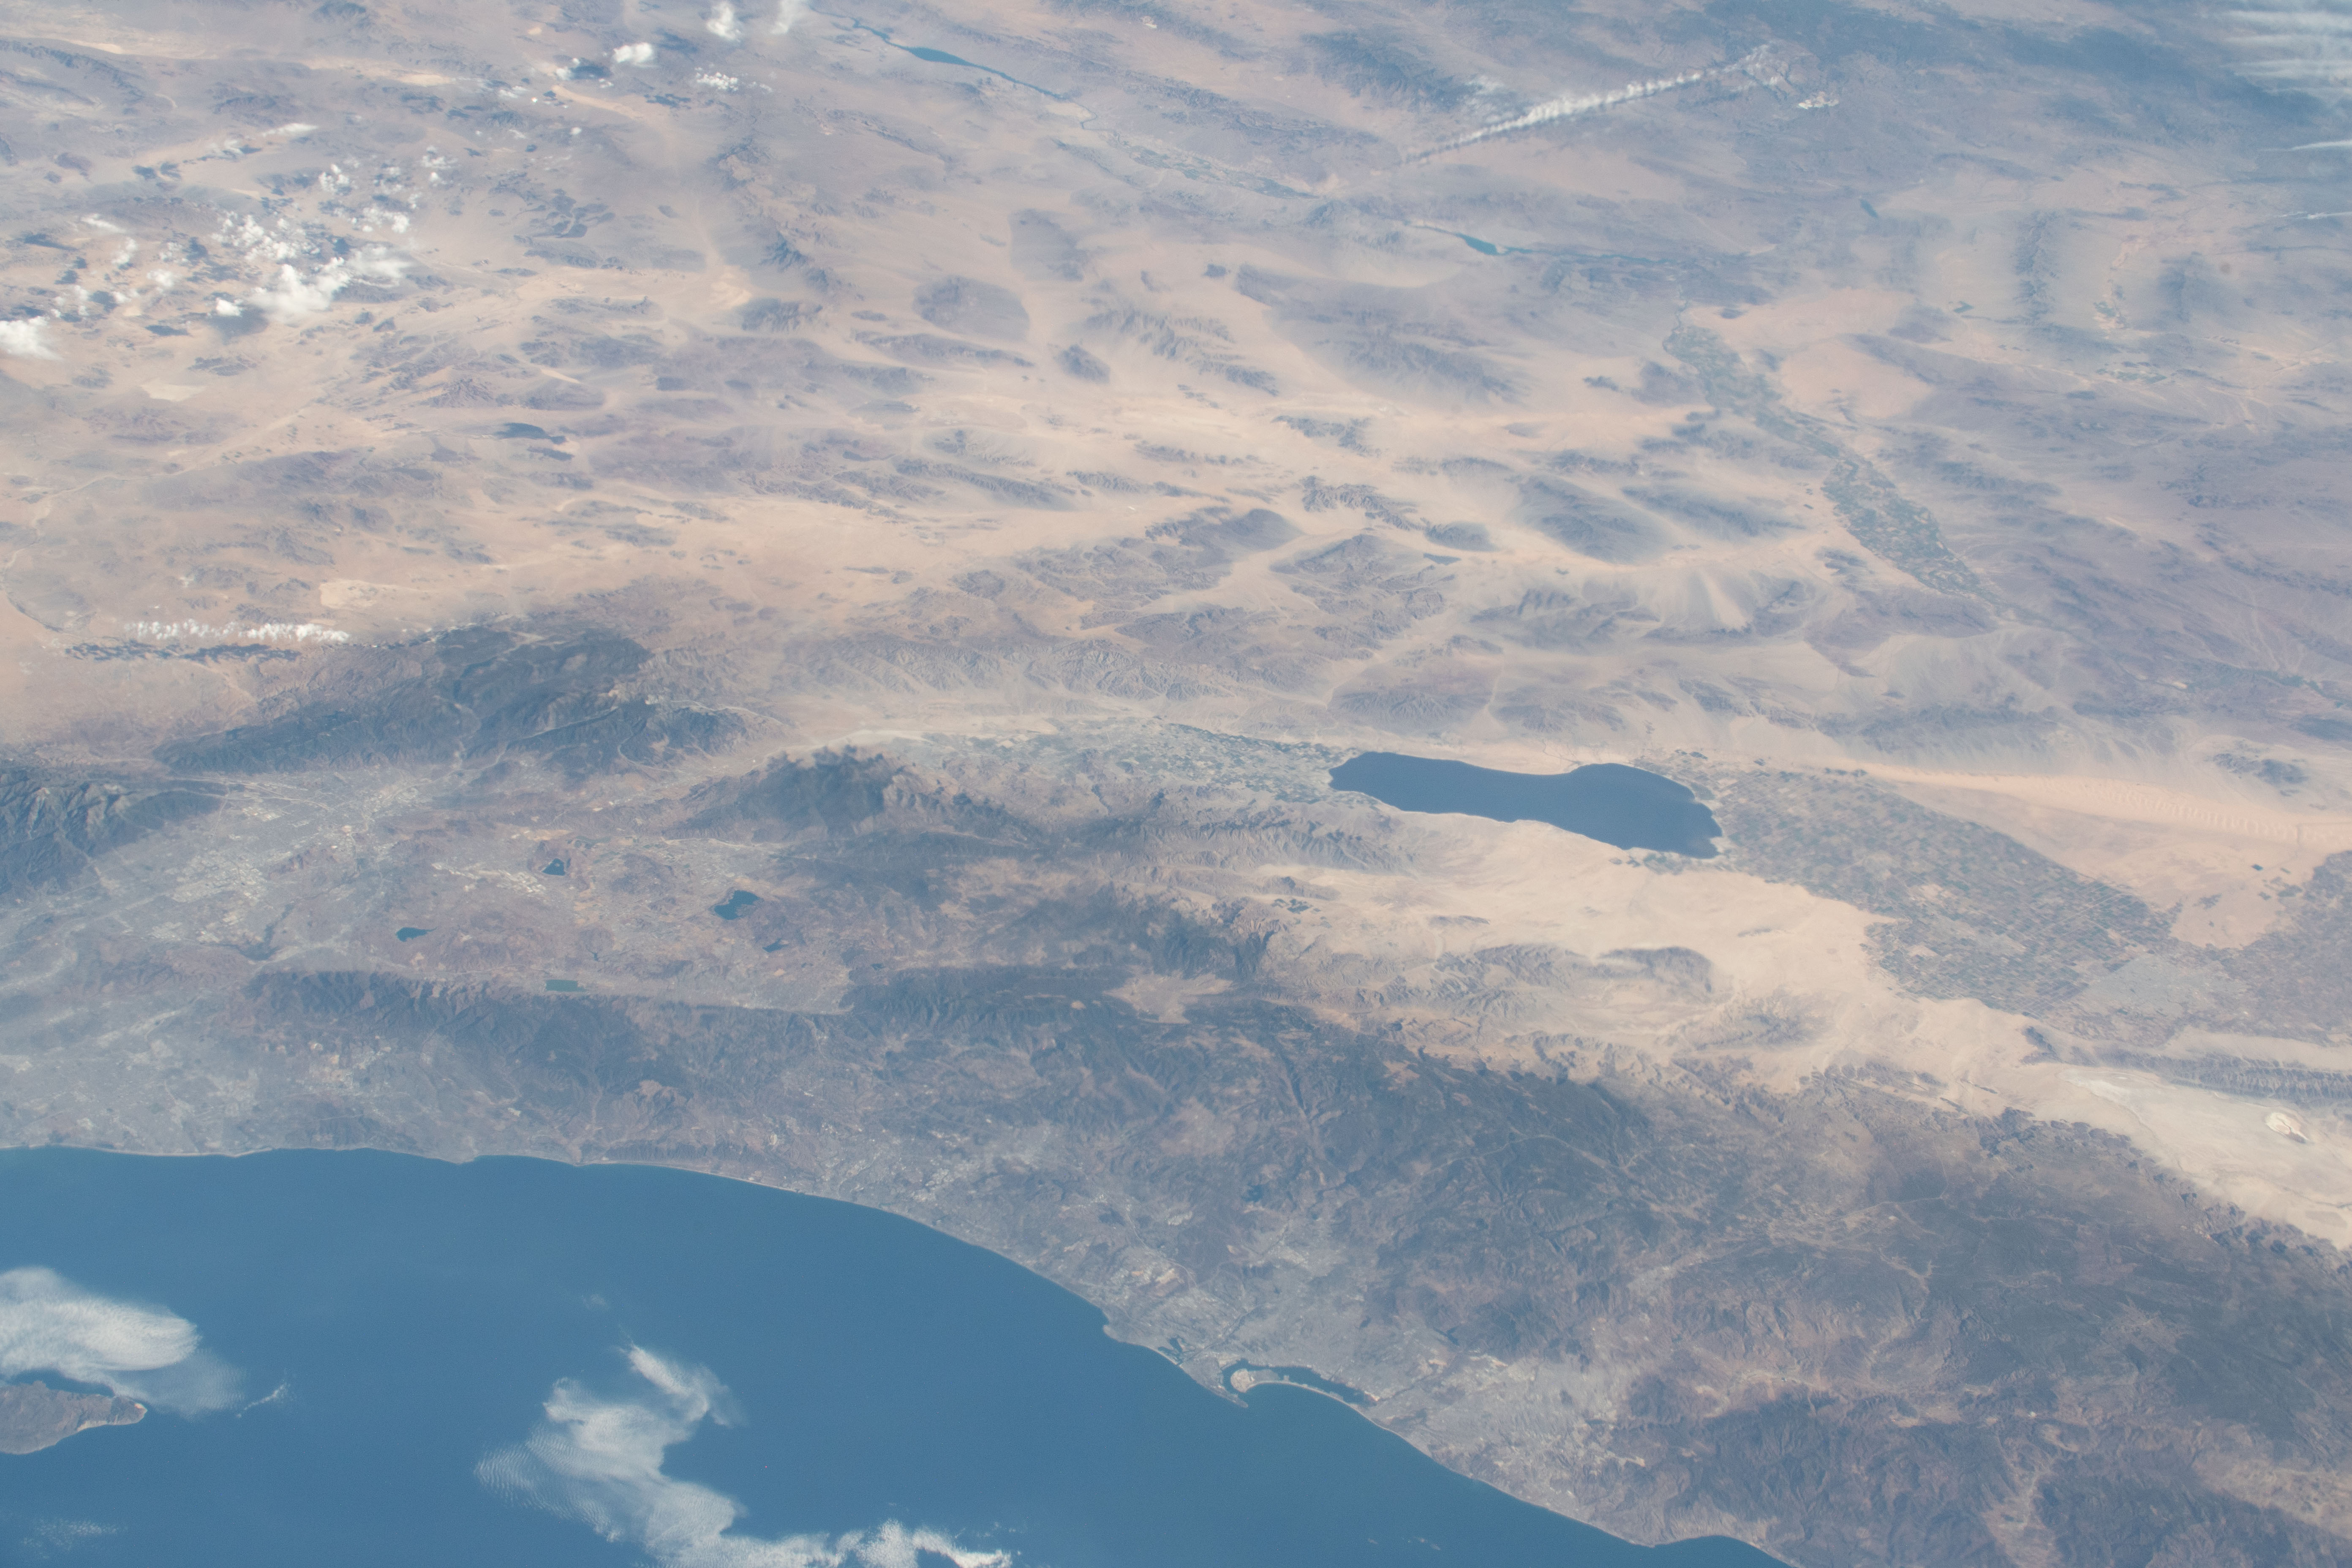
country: USA-CALIFORNIA
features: ANZA-BORREGO DESERT STATE PARK, CLEVELAND NATIONAL FOREST, SALTON SEA
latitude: 33.5
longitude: -116.0
